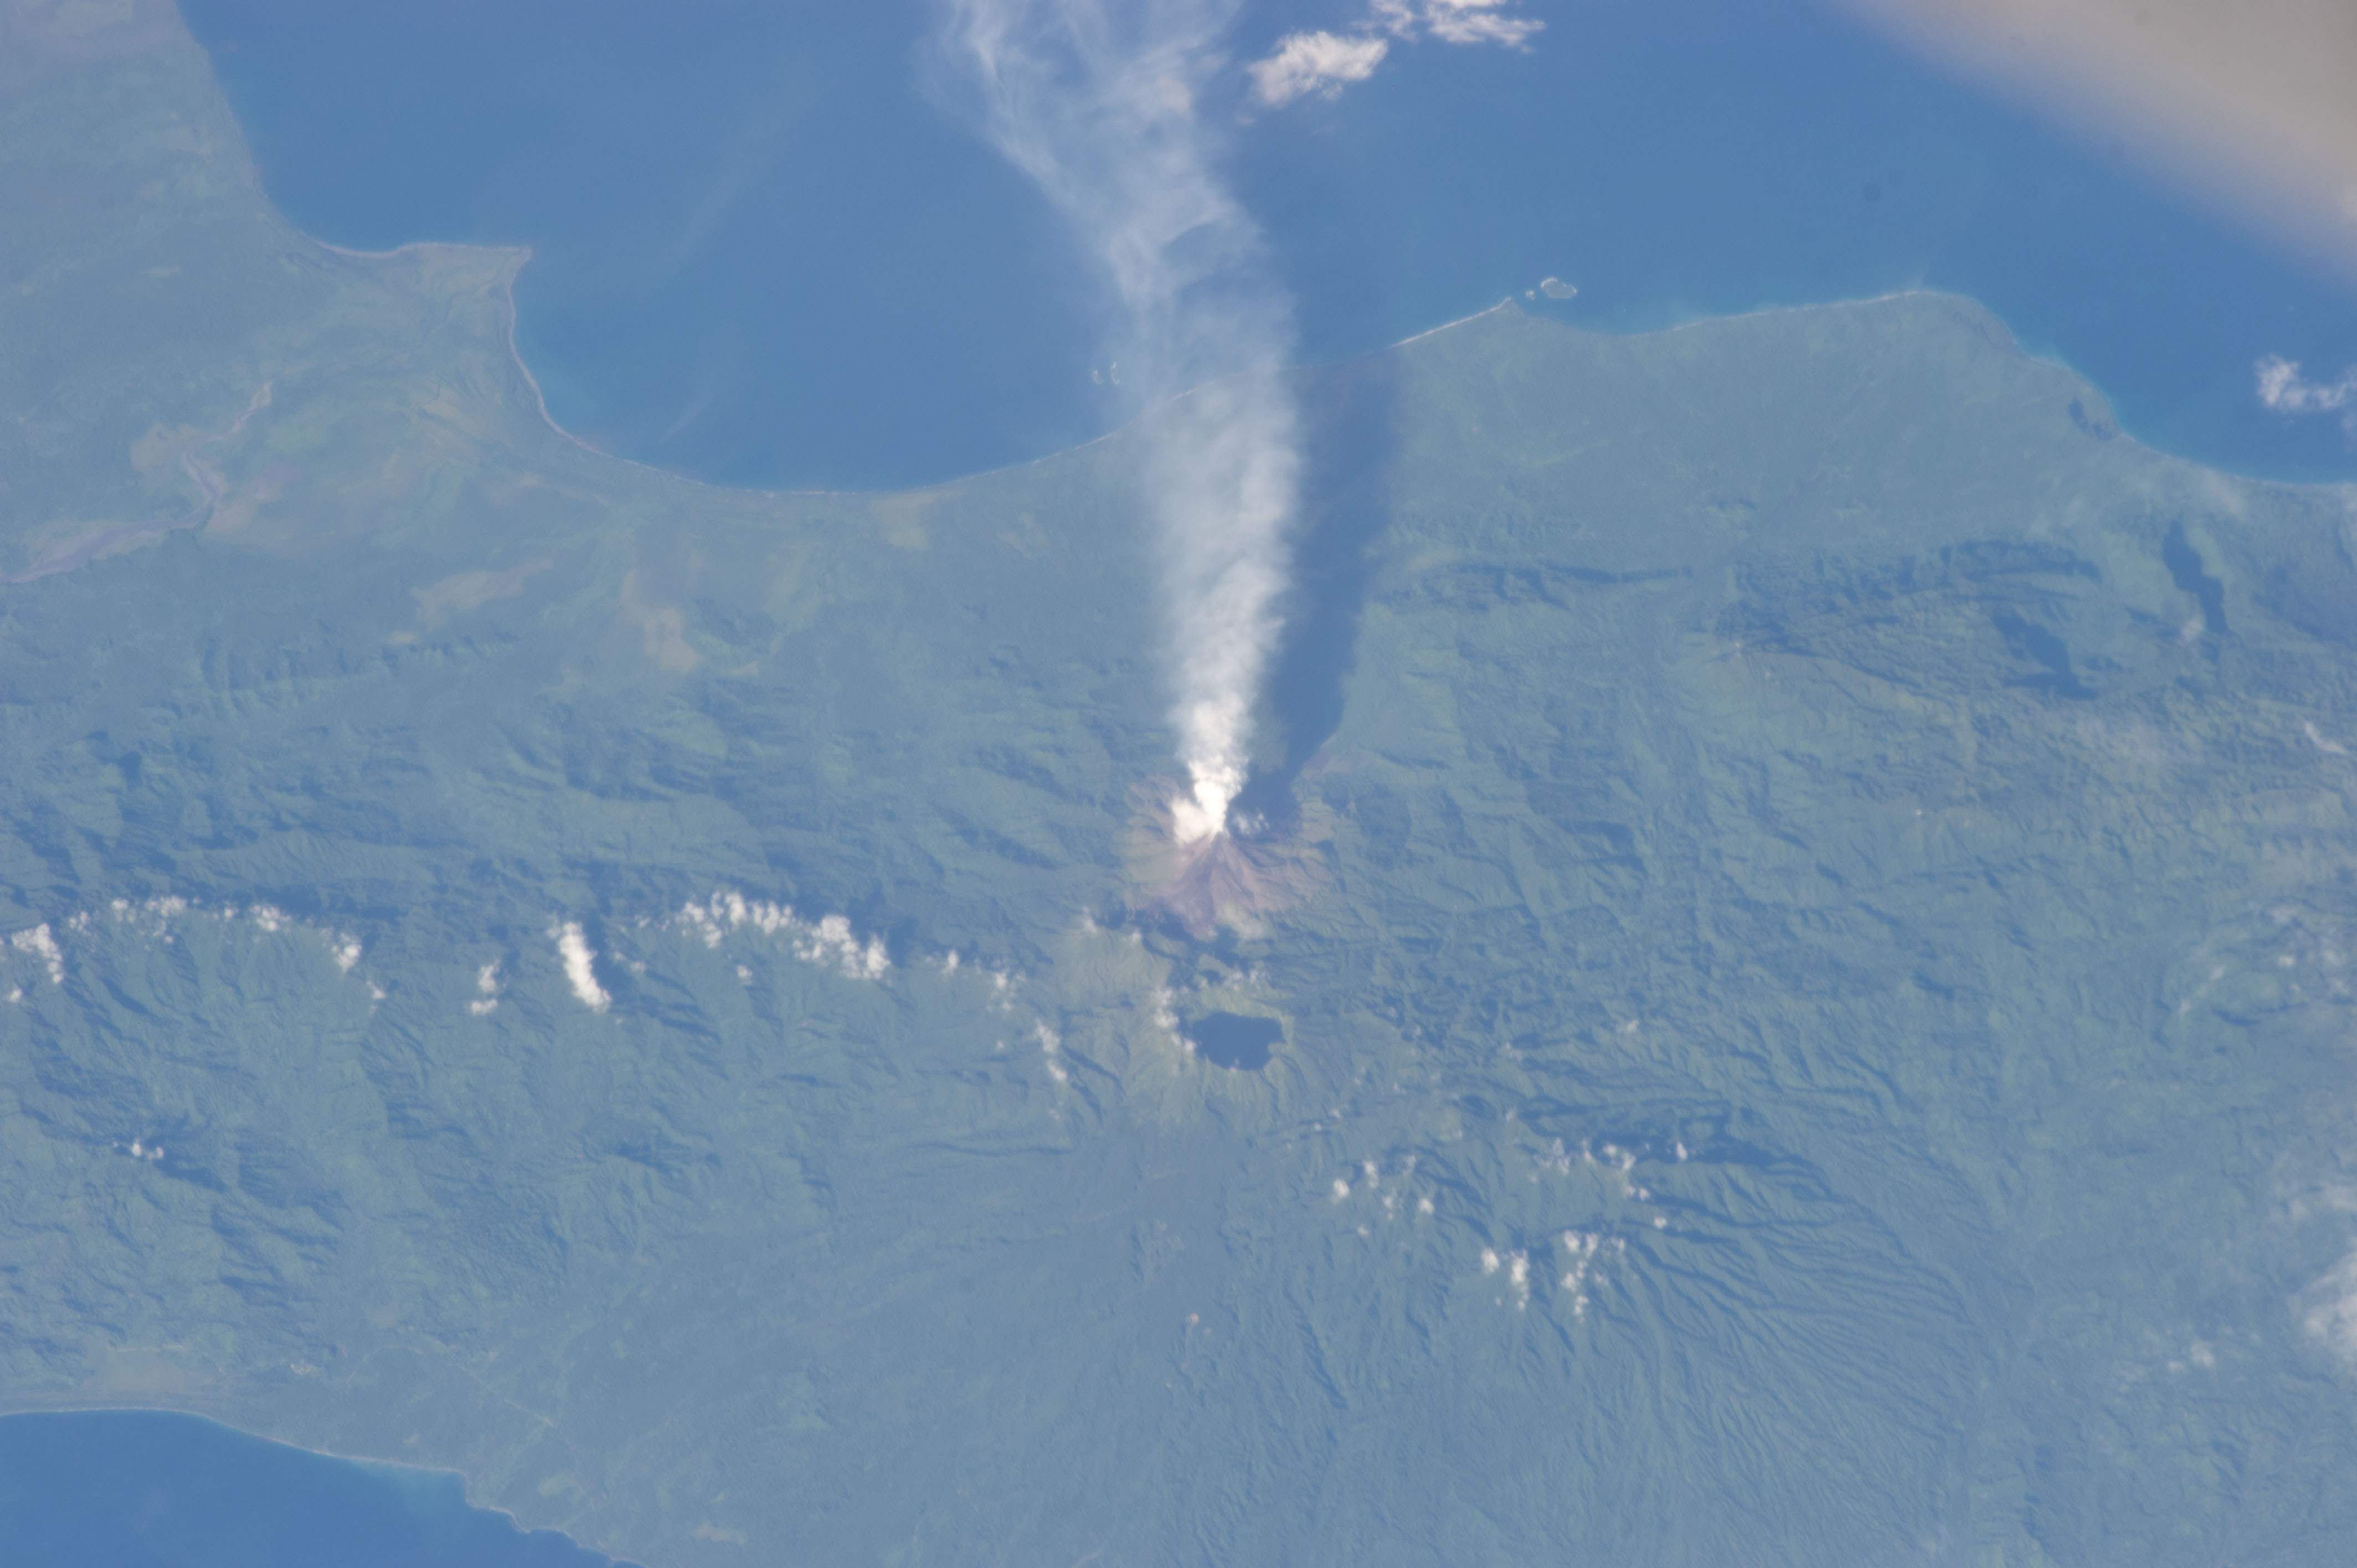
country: PAPUA NEW GUINEA
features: PAPUA NEW GUINEA, SOLOMON ISLANDS, BOUGAINVILLE, BAGANA VOLCANO ERUPTION, CRATER LAKE BILLY MITCHELL, SOLOMON SEA, PACIFIC OCEAN,BOUGAINVILLE I., BAGANA VOL., BILLY MITCHELL VOL.,BOUGAINVILLE ISLAND PAPUA NEW GUINEA, BAGANA VOLCANO, BILLY MITCHELL CALDERA LAKE,BILLY MITCHELL VOLCANO,PAPUA NEW GUINEA,CRATER LAKE BILLY MITCHELL,SOLOMON SEA,BOUGAINVILLE ISLAND,PACIFIC OCEAN,BAGANA VOLCANO ERUPTION,BOUGAINVILLE,BAGANA VOLCANO
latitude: -6.2
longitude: 155.2
